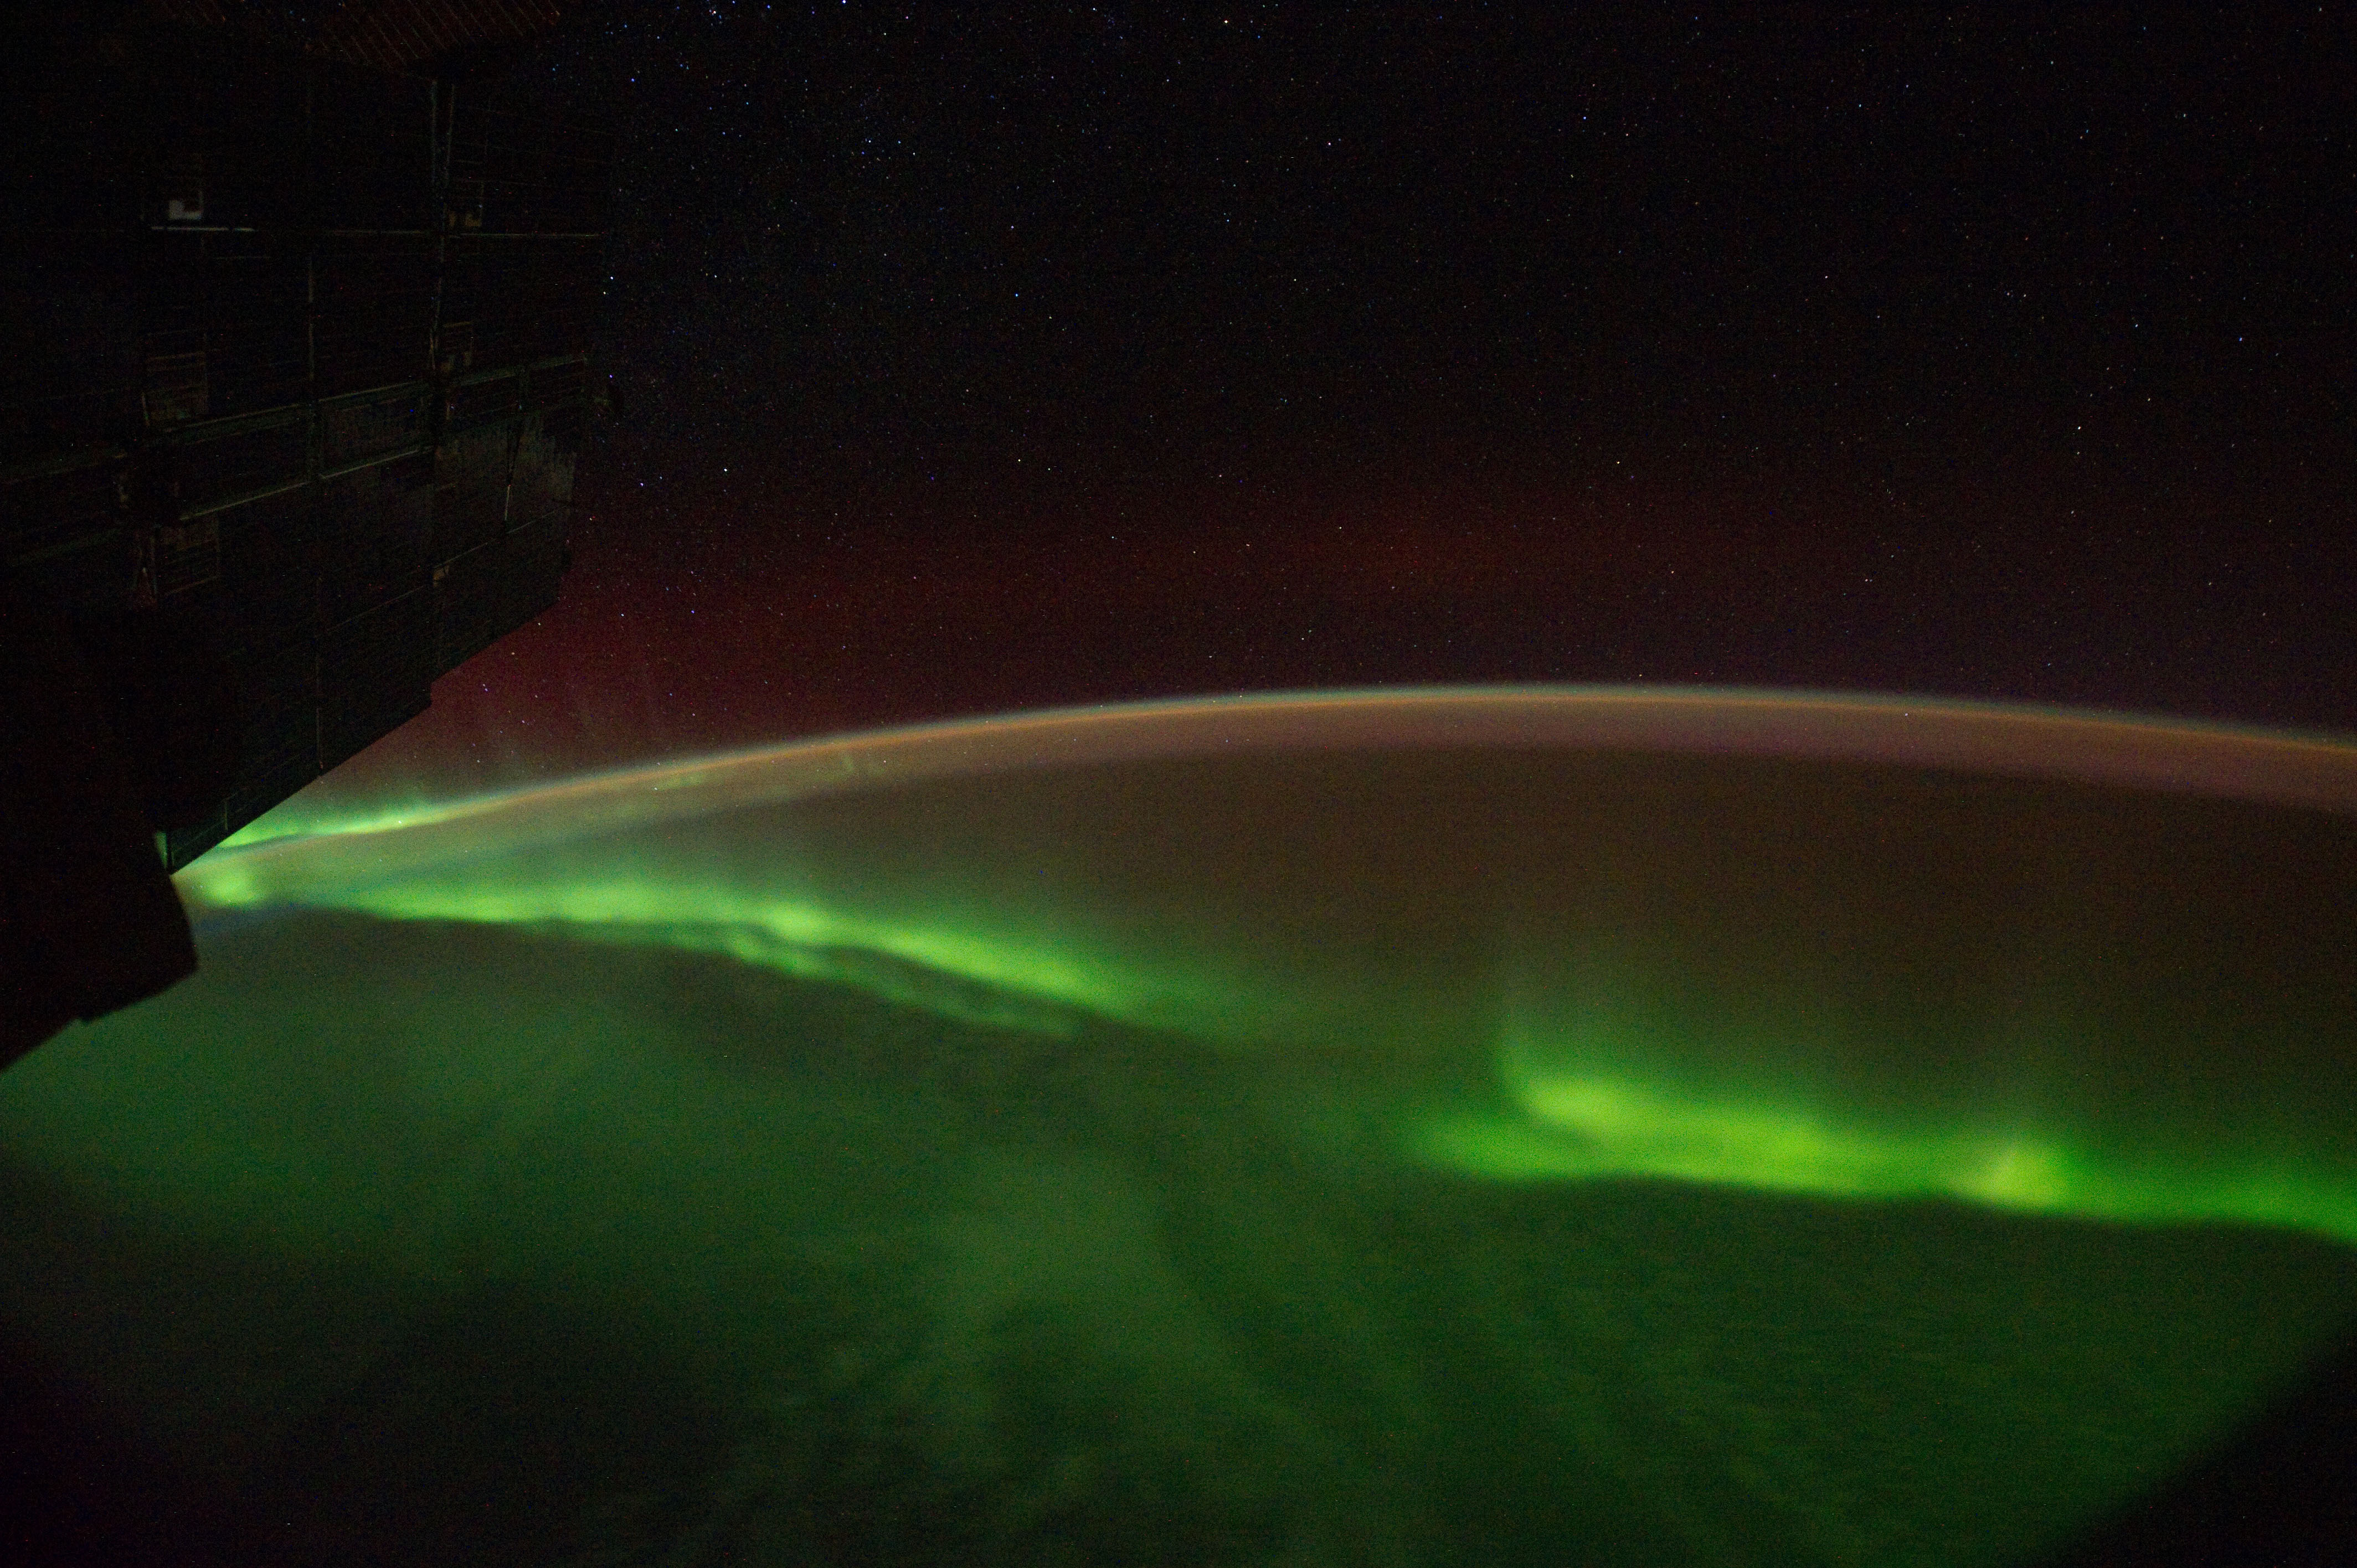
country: AURORA
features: AURORA AUSTRALIS, AIRGLOW, SOUTHEASTERN INDIAN OCEAN
